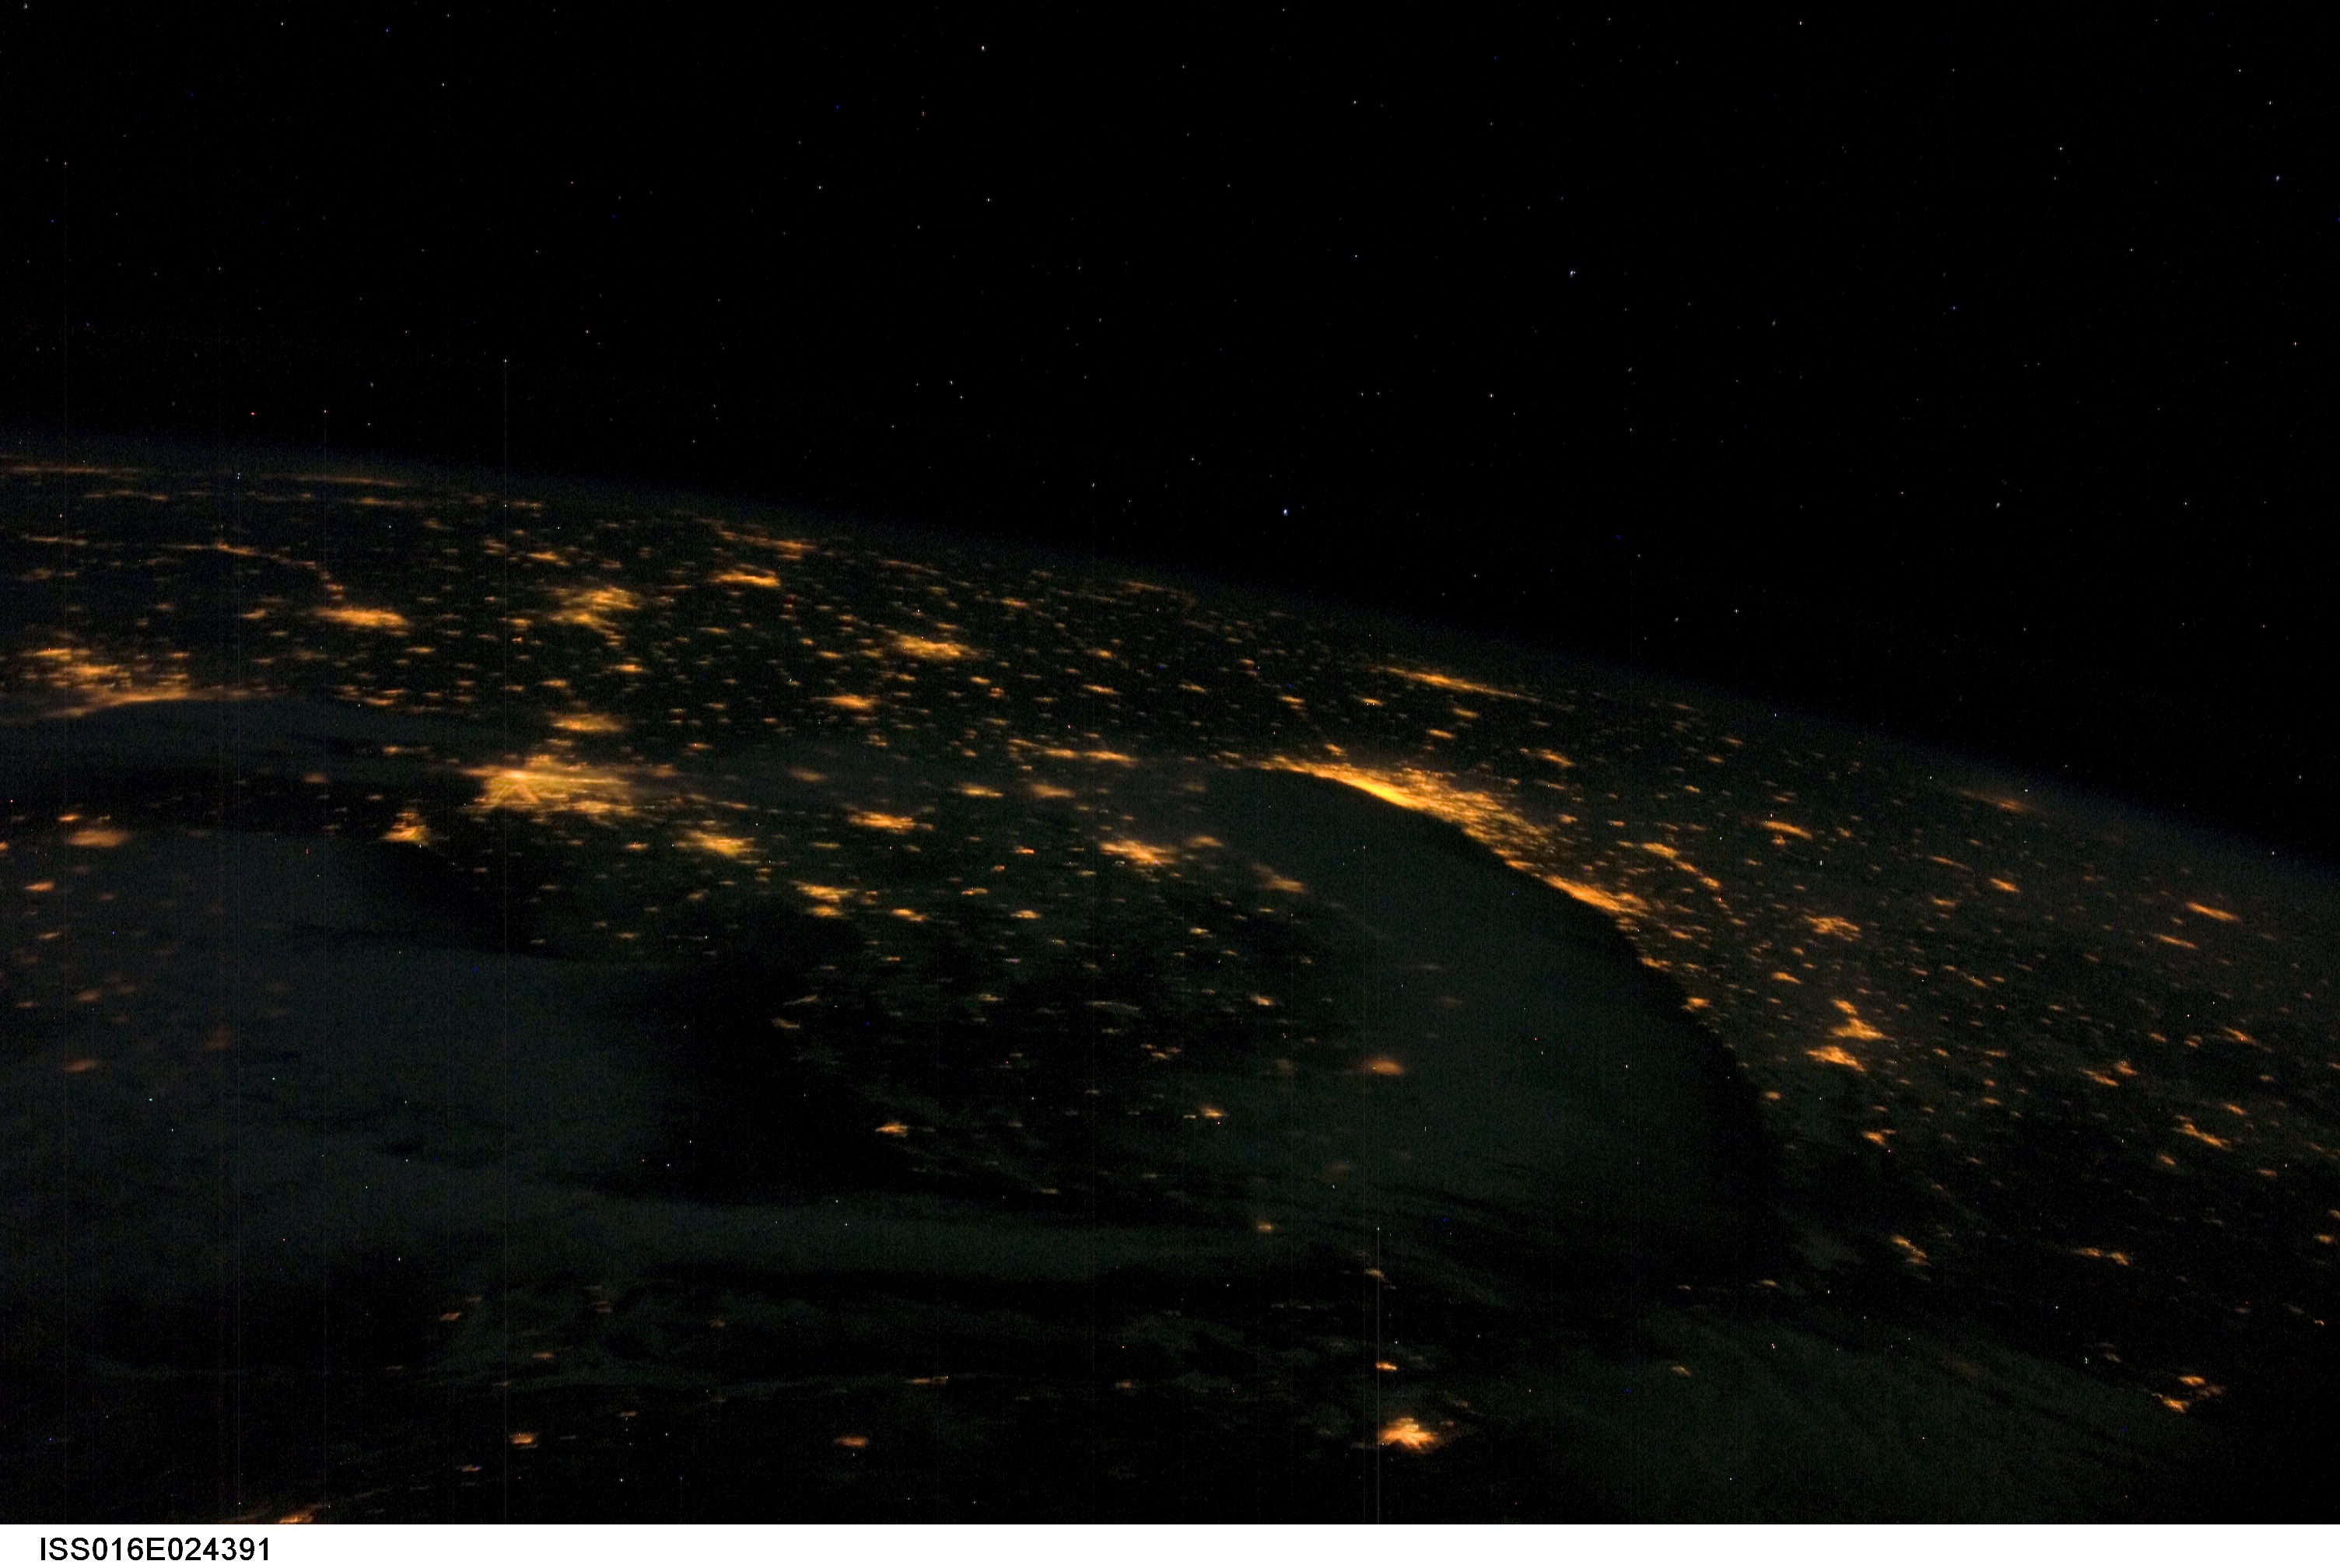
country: USA-INDIANA
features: PAN-U. S. MIDWEST AT NIGHT
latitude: 41.5
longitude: -86.0
